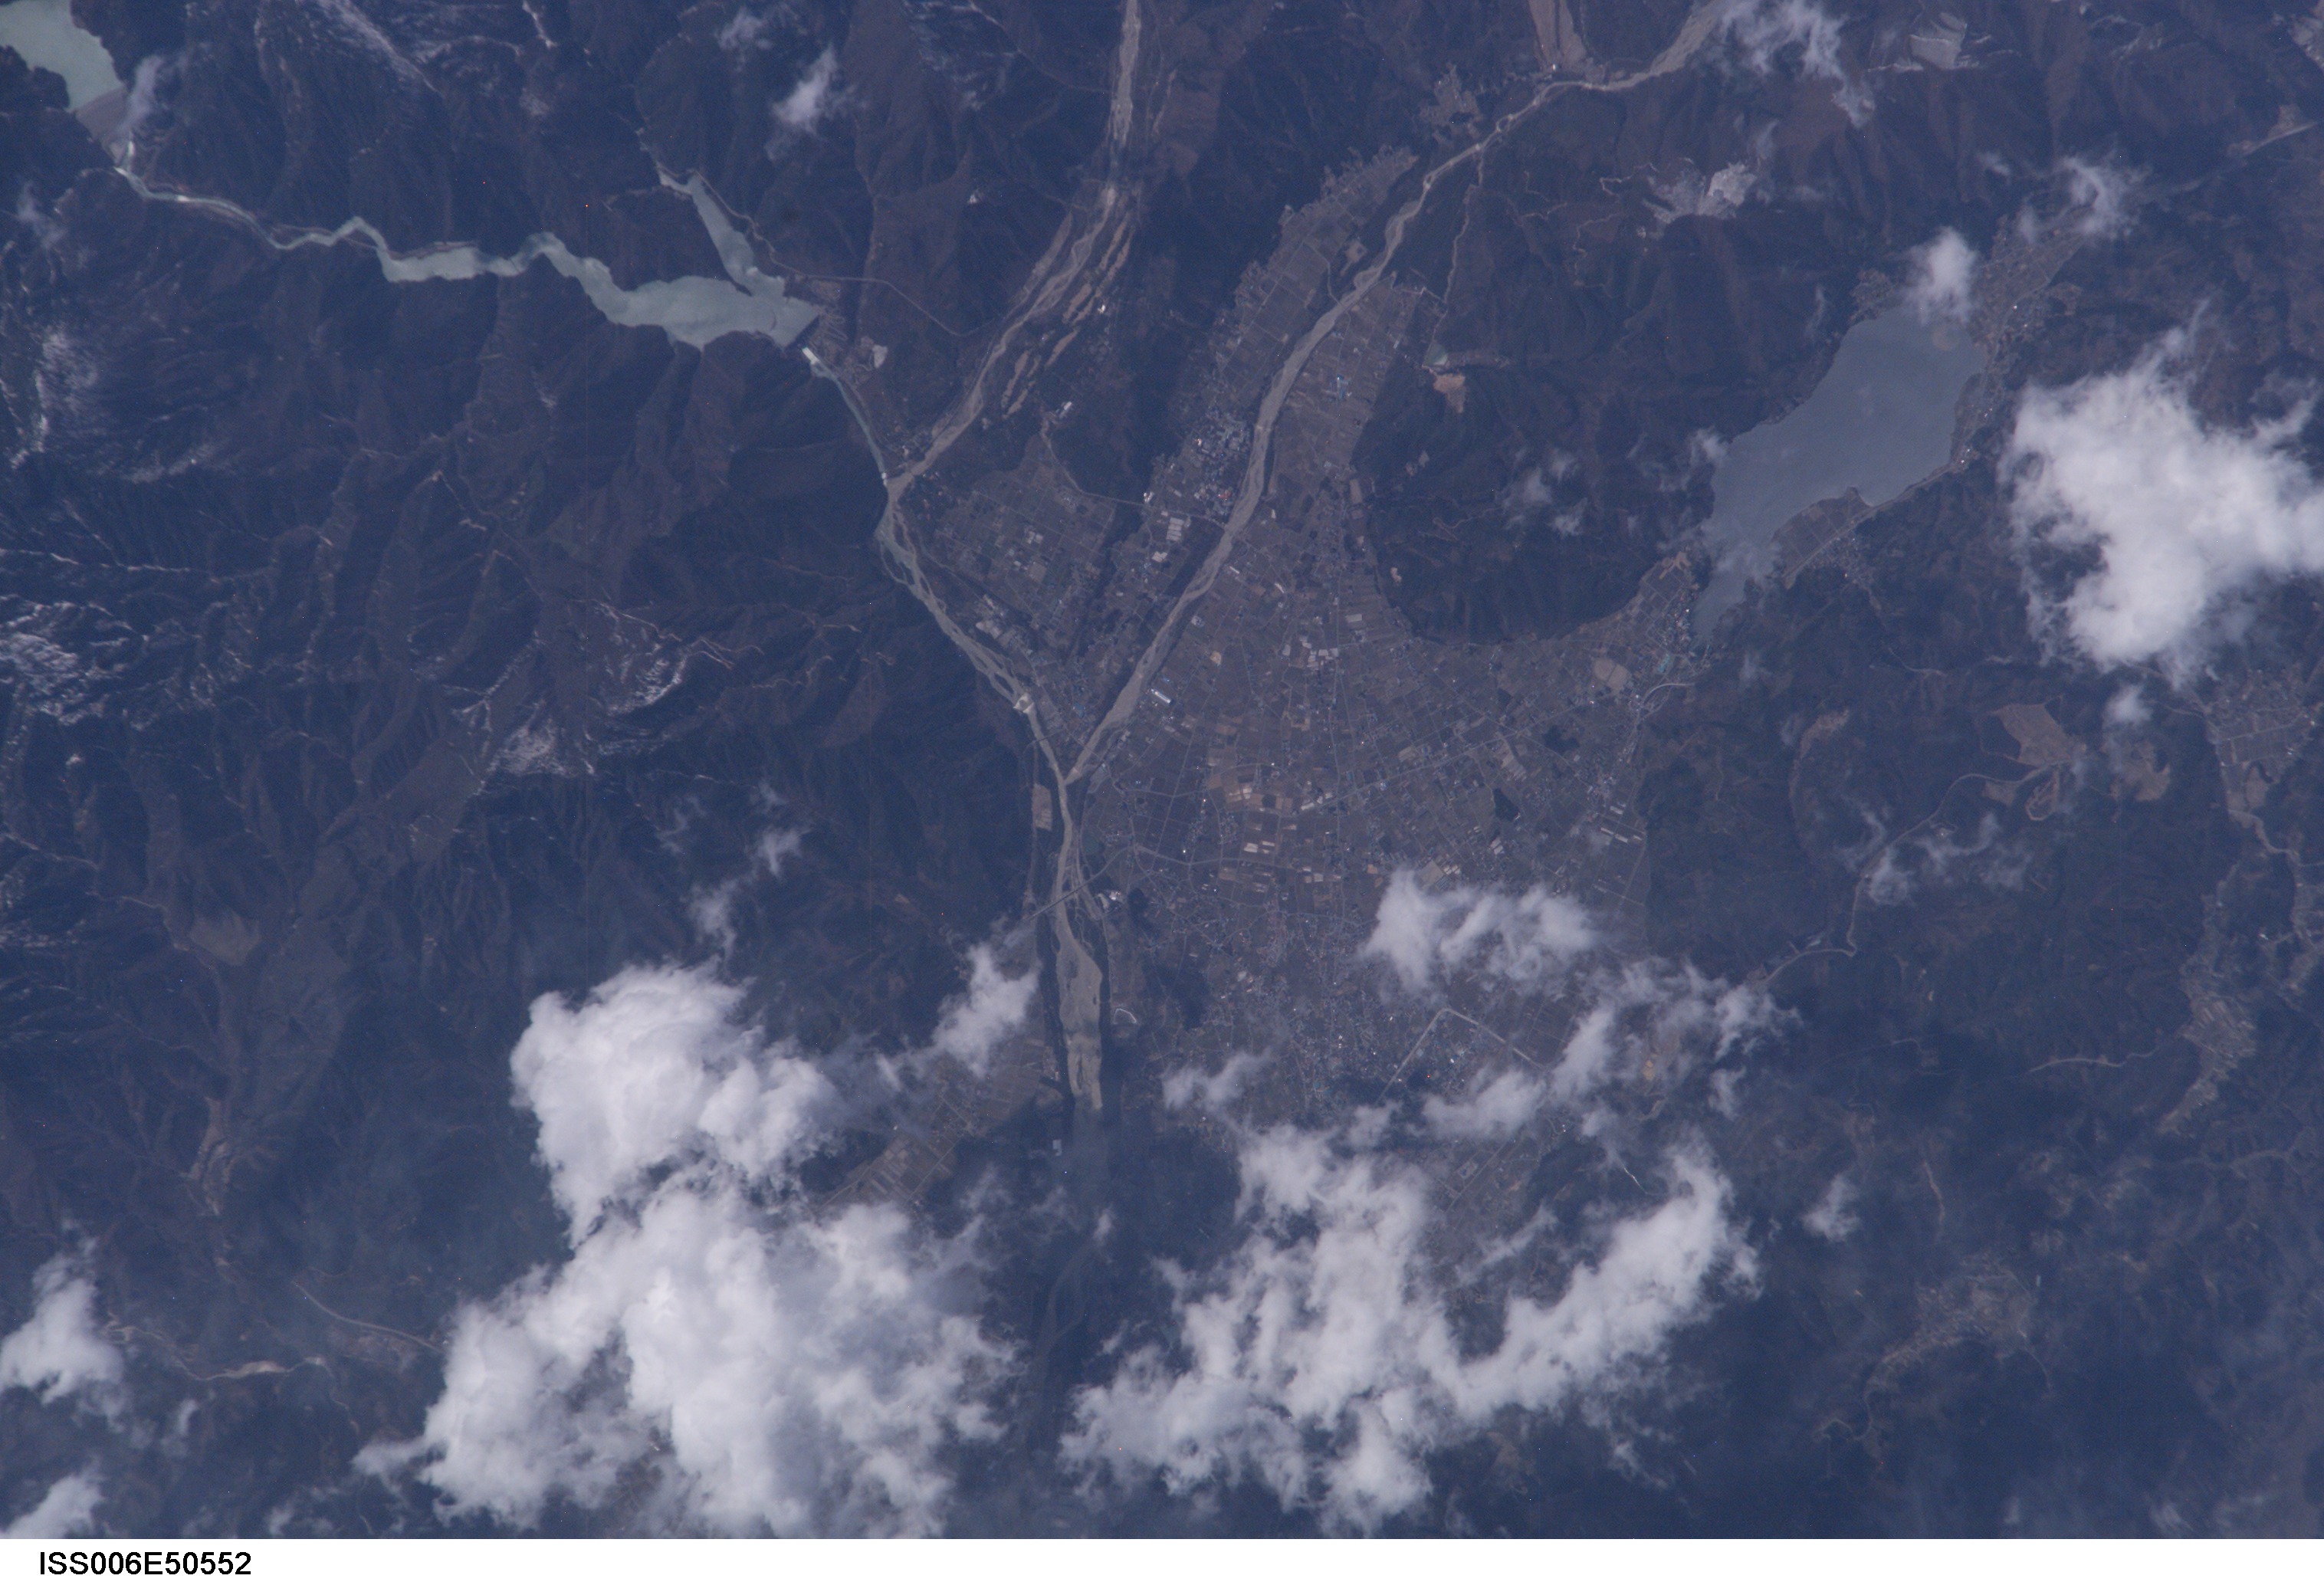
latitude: 36.5
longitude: 137.8
